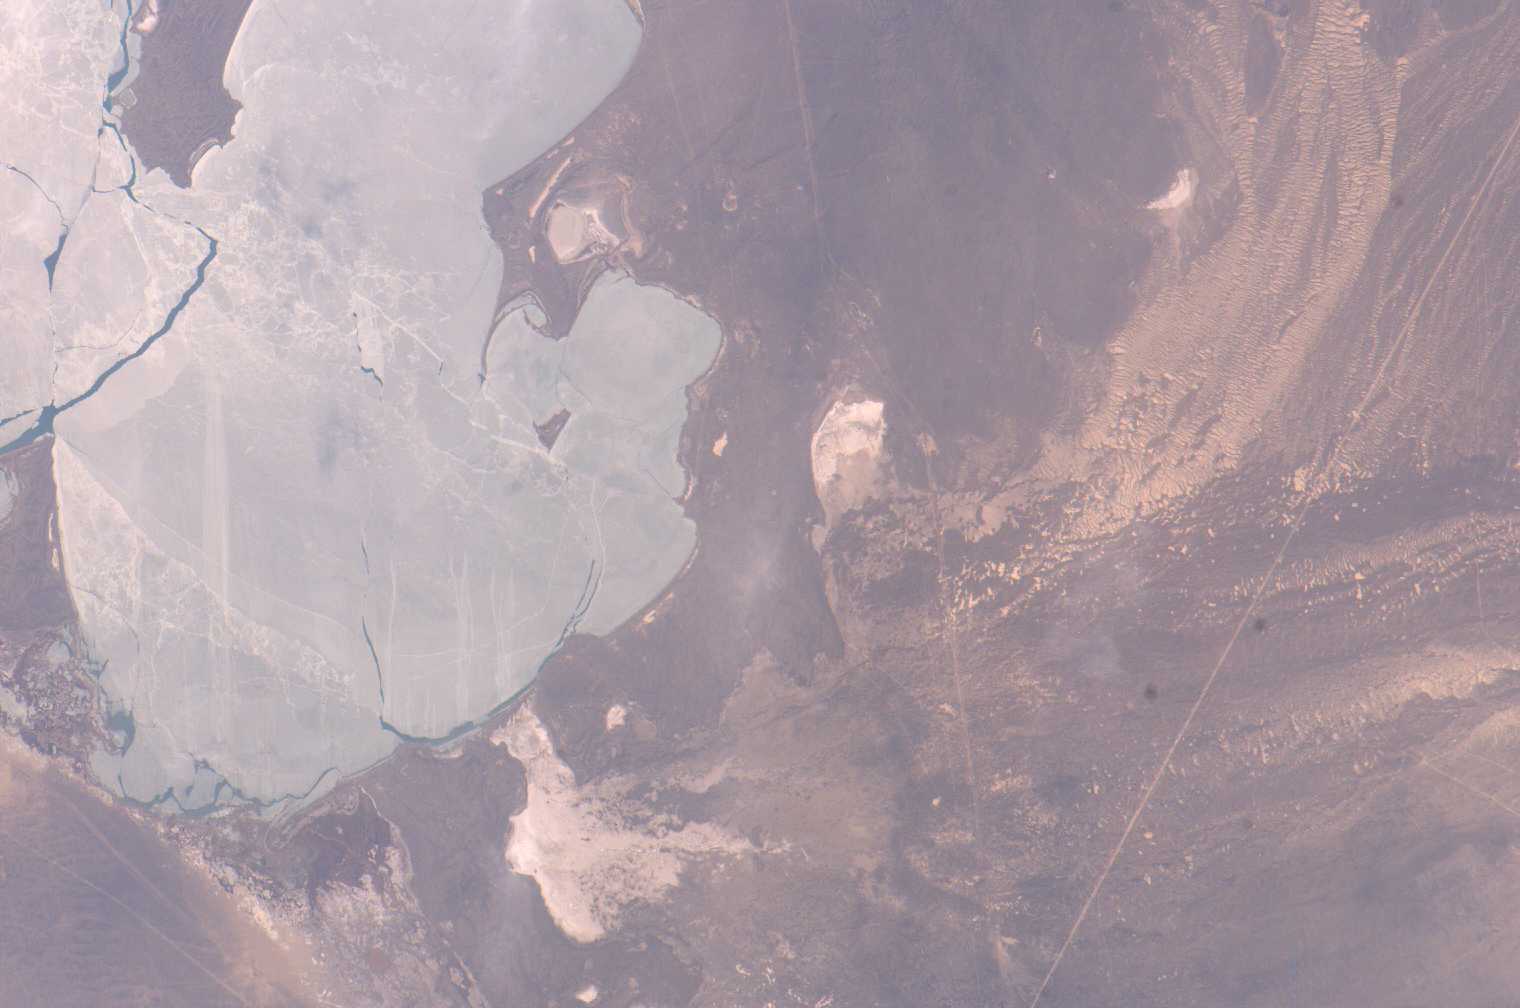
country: KAZAKHSTAN
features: L. BALKHASH, ICE, BAKANAS DRAN.
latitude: 47.0
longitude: 79.0
